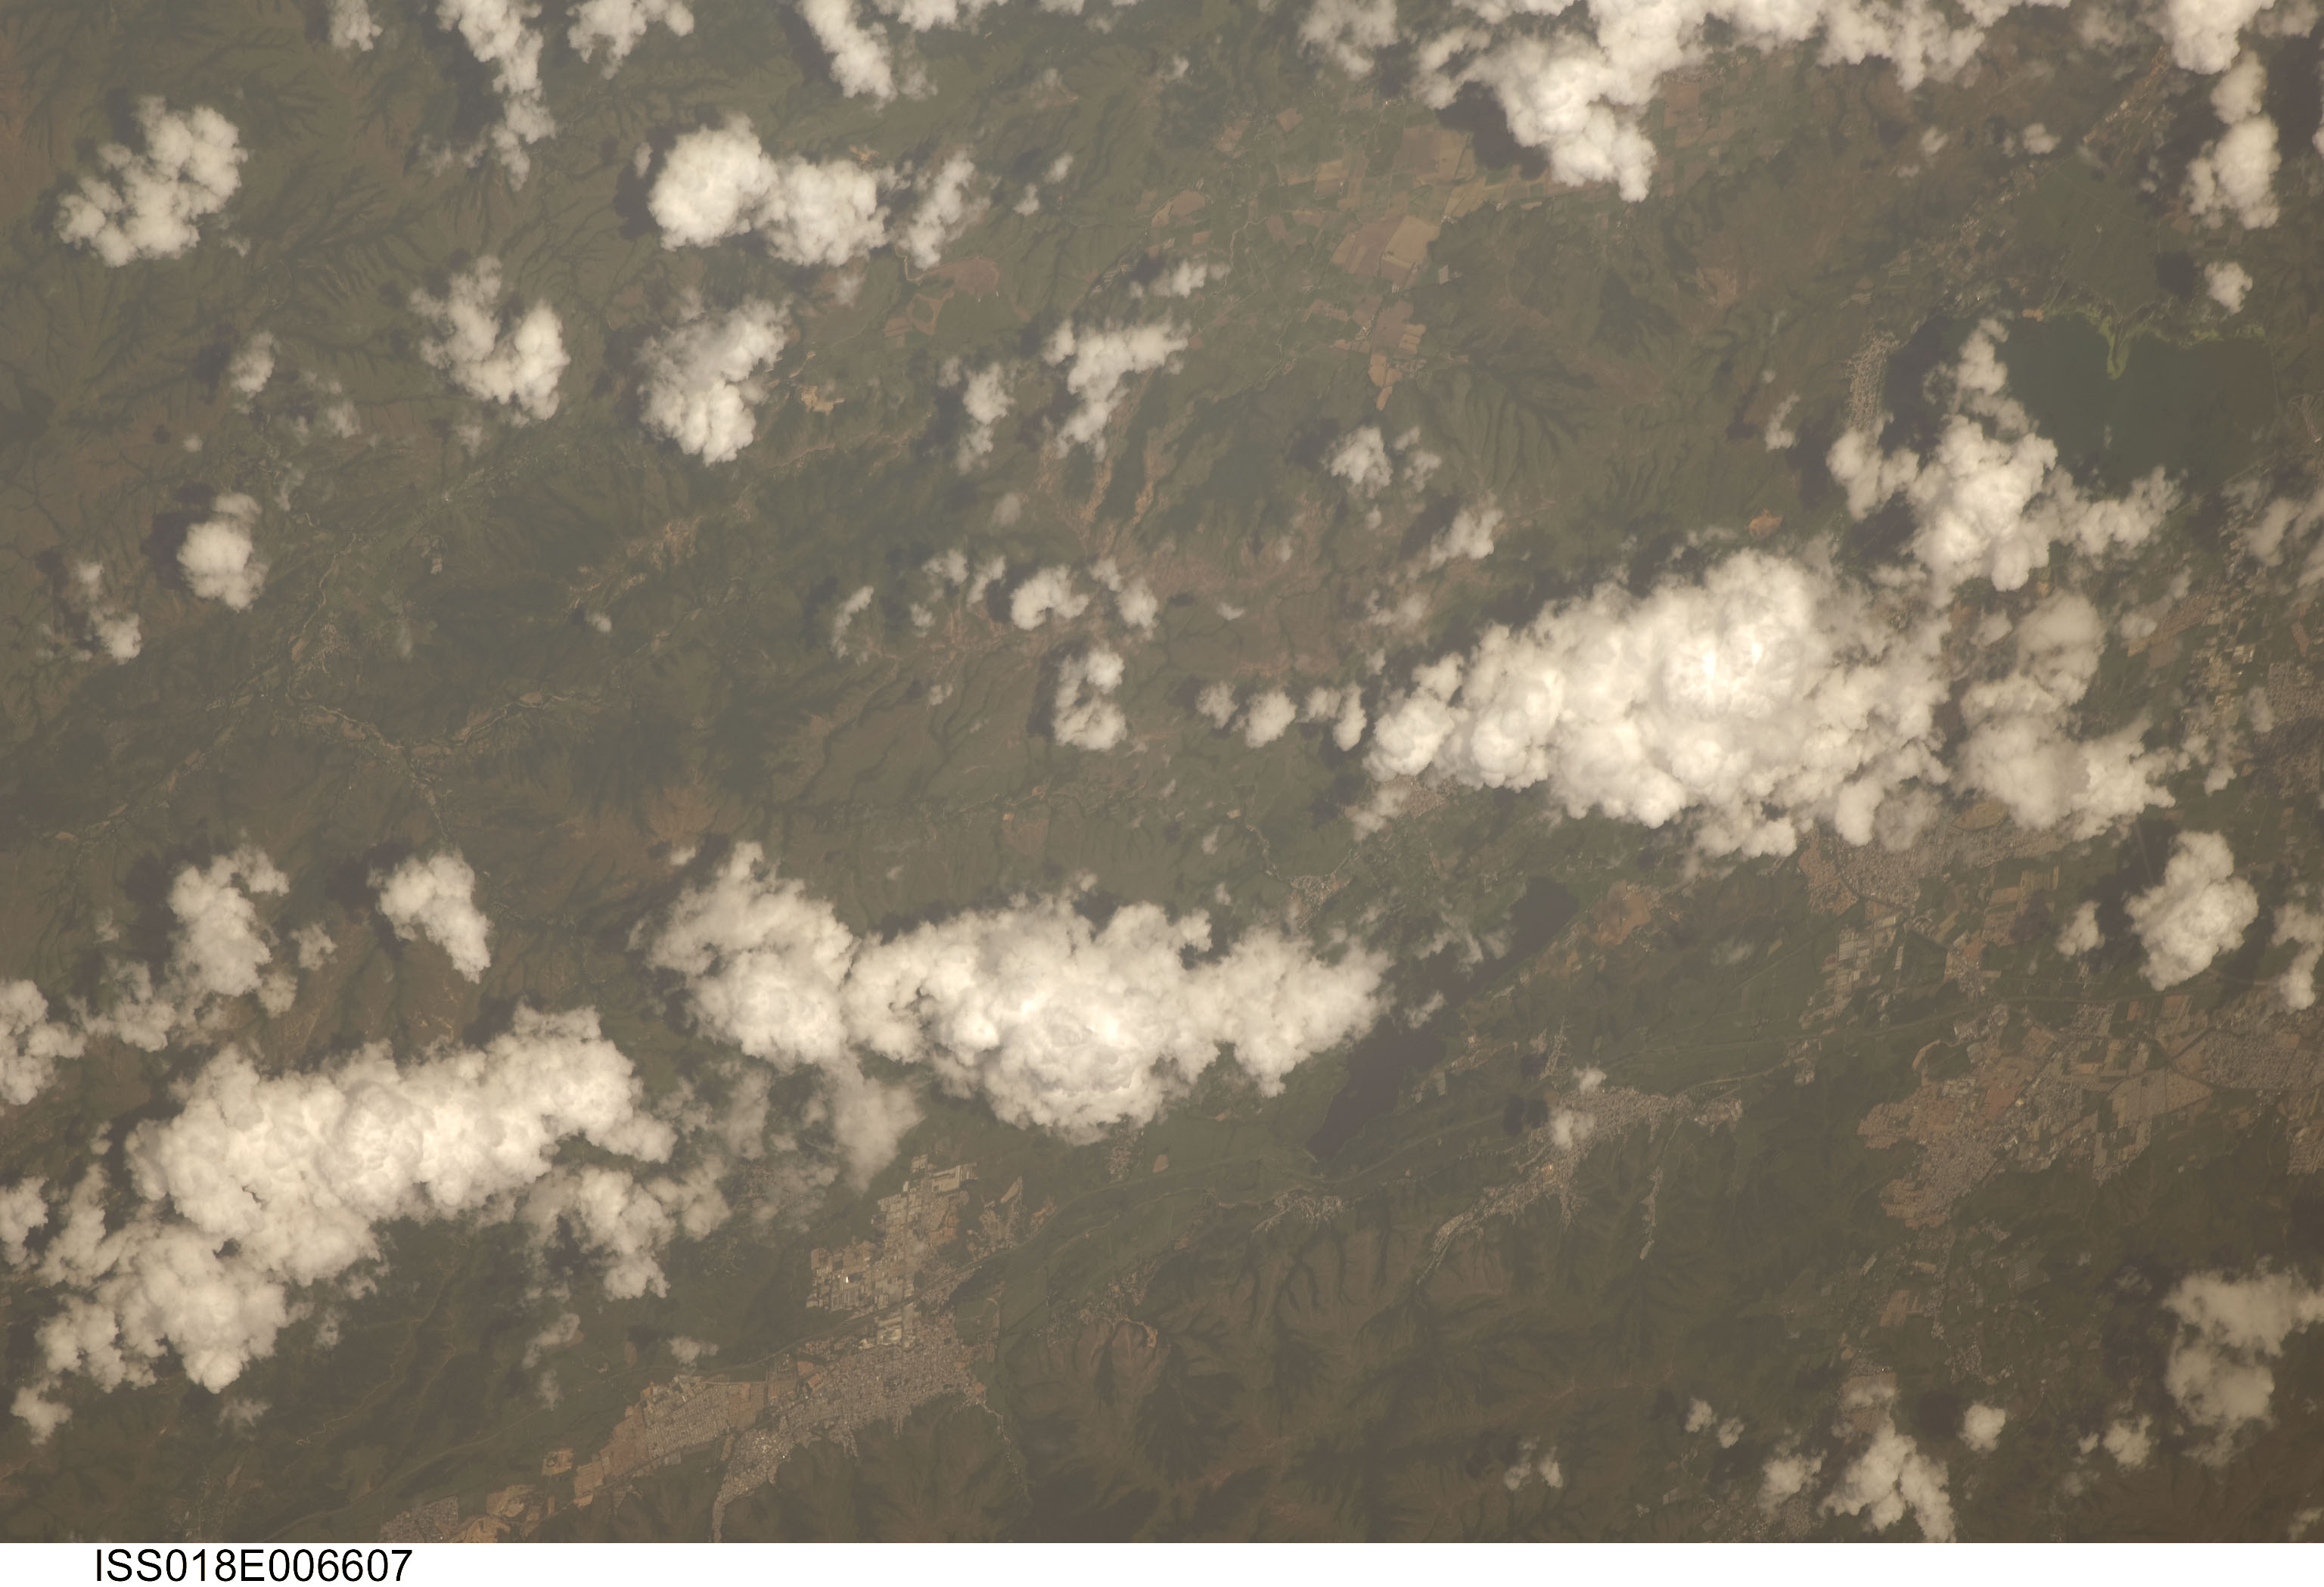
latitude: 10.2
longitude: -67.4
